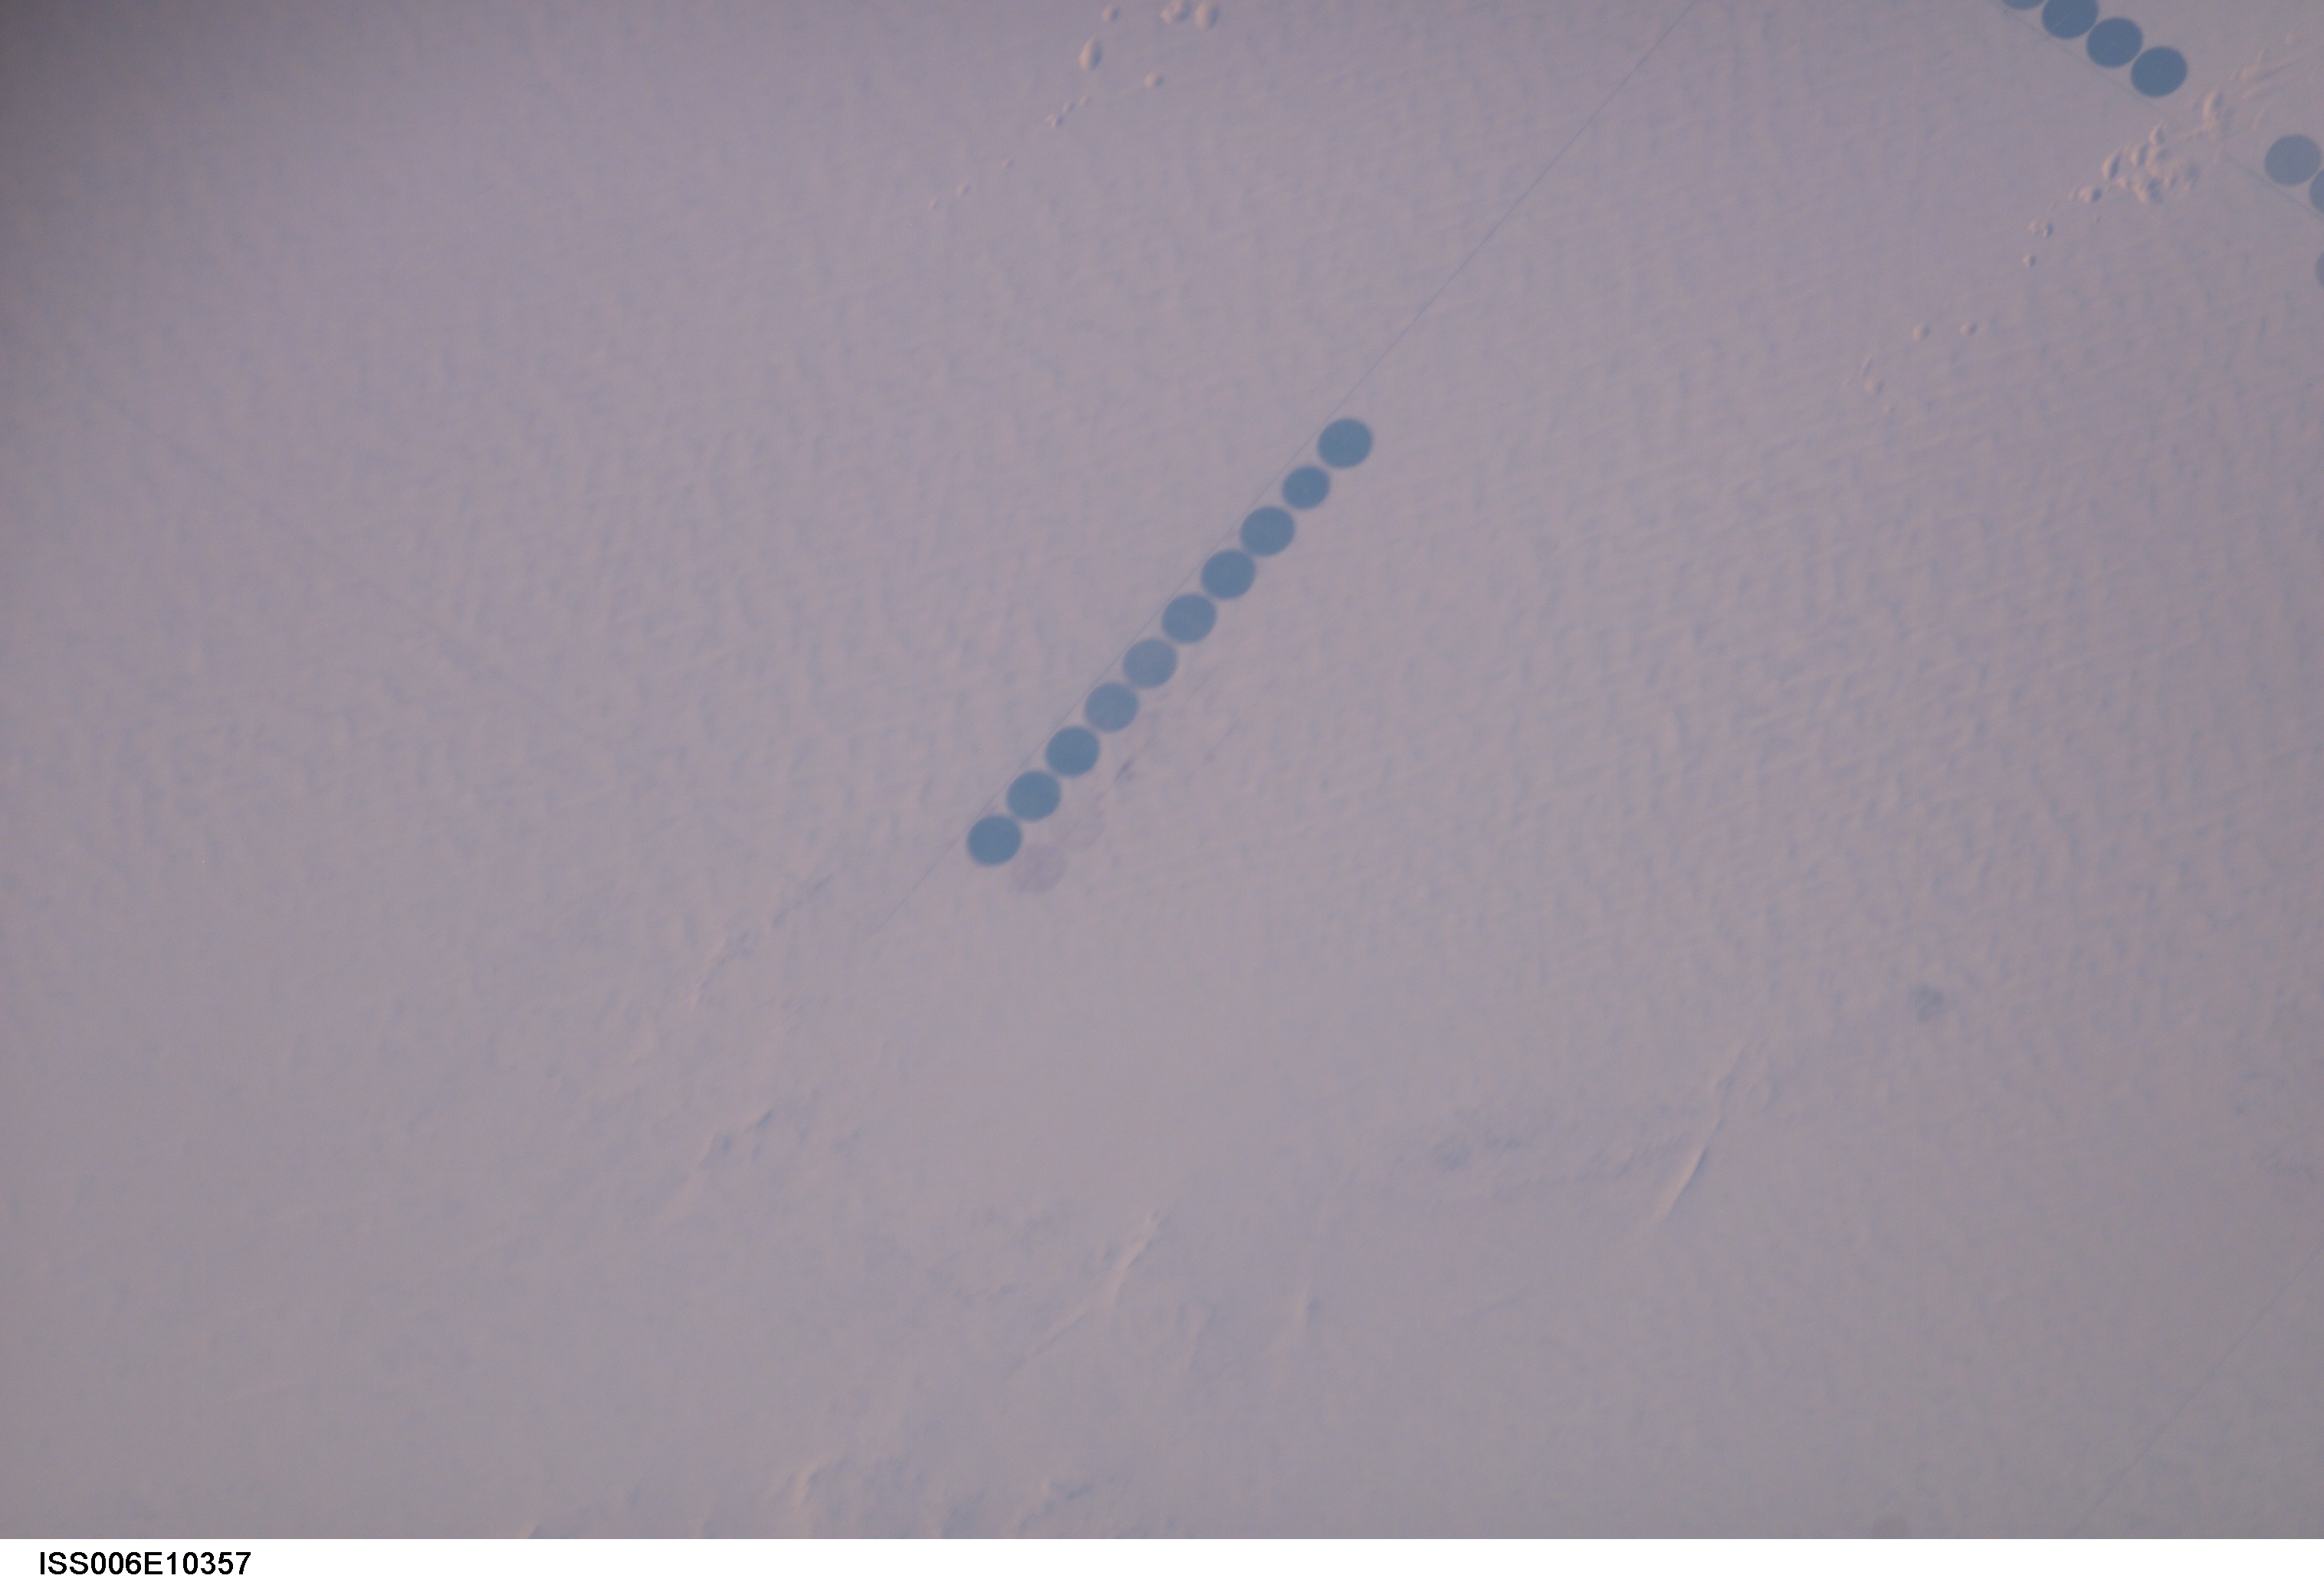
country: EGYPT
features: AGRICULTURE RESEARCH STATION
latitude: 22.5
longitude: 28.5
